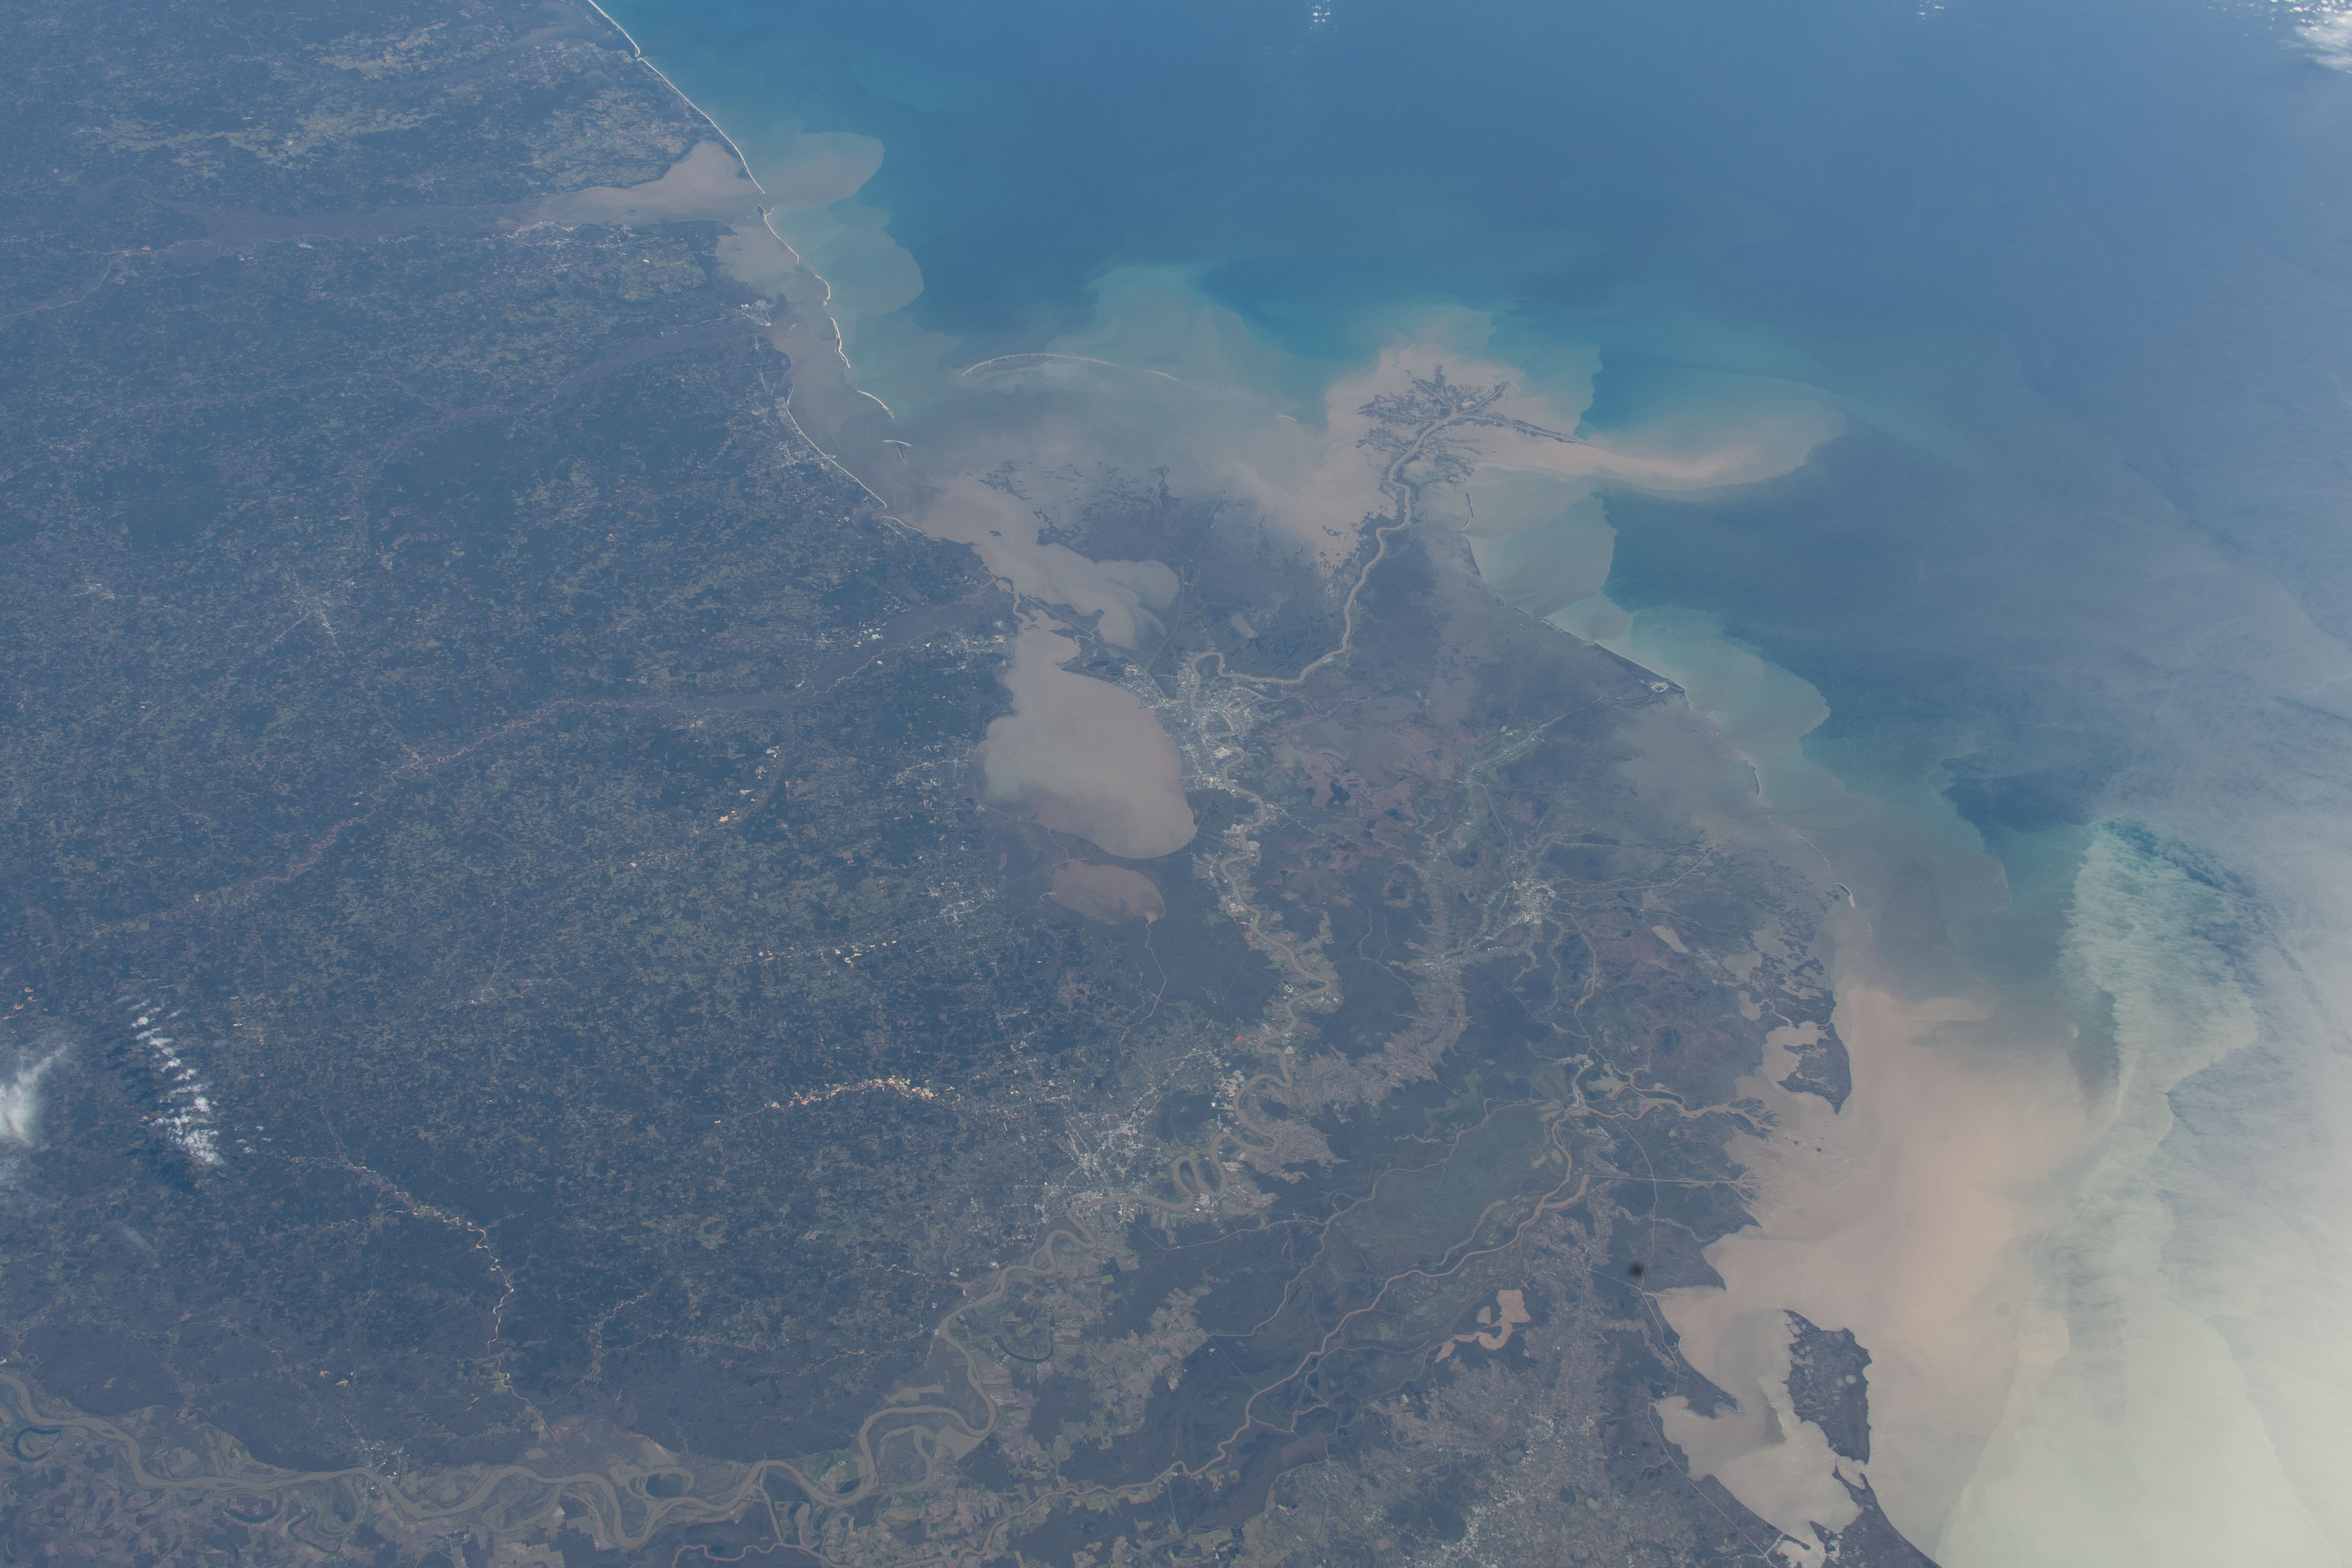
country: USA-LOUISIANA
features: NEW ORLEANS, BATON ROUGE, LAKE PONTCHARTRAIN, GULFPORT, GULF OF MEXICO, CHANDELEUR SOUND, MOBILE, PENSACOLA, PANAMA CITY, TALLAHASSEE
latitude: 30.5
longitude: -90.0
